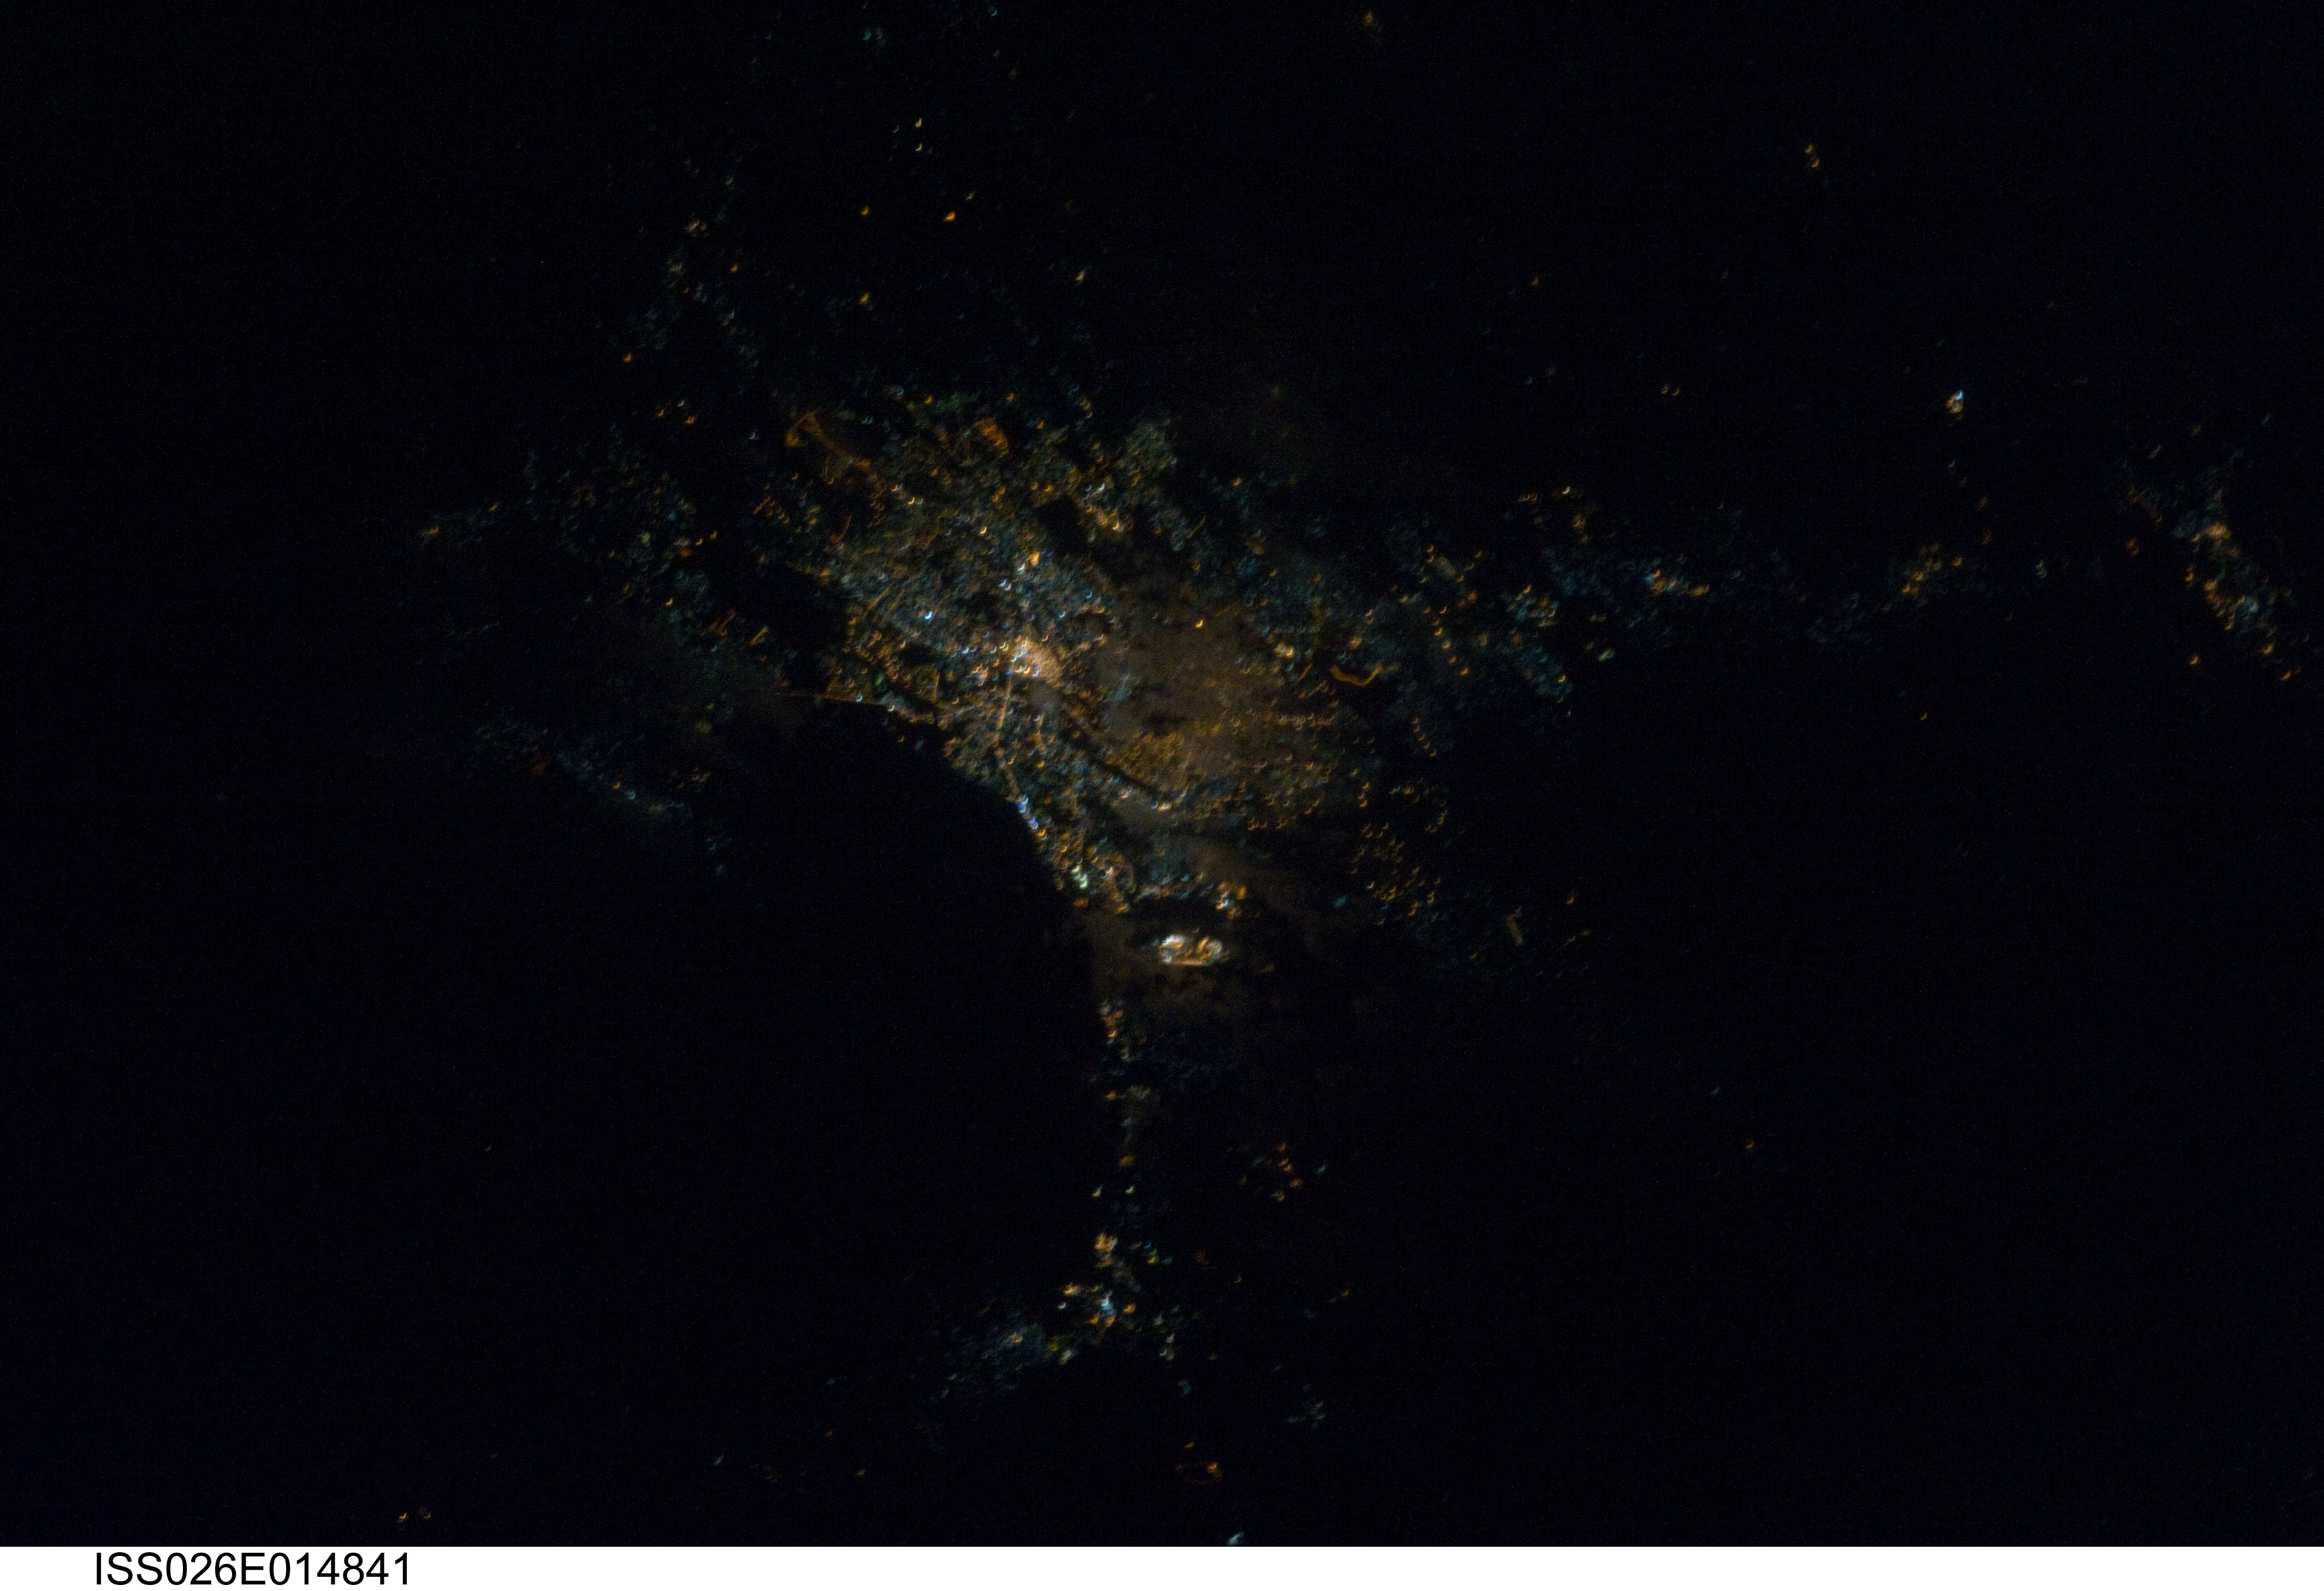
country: KENYA
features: NAIROBI AT NIGHT
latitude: -1.3
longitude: 36.8
